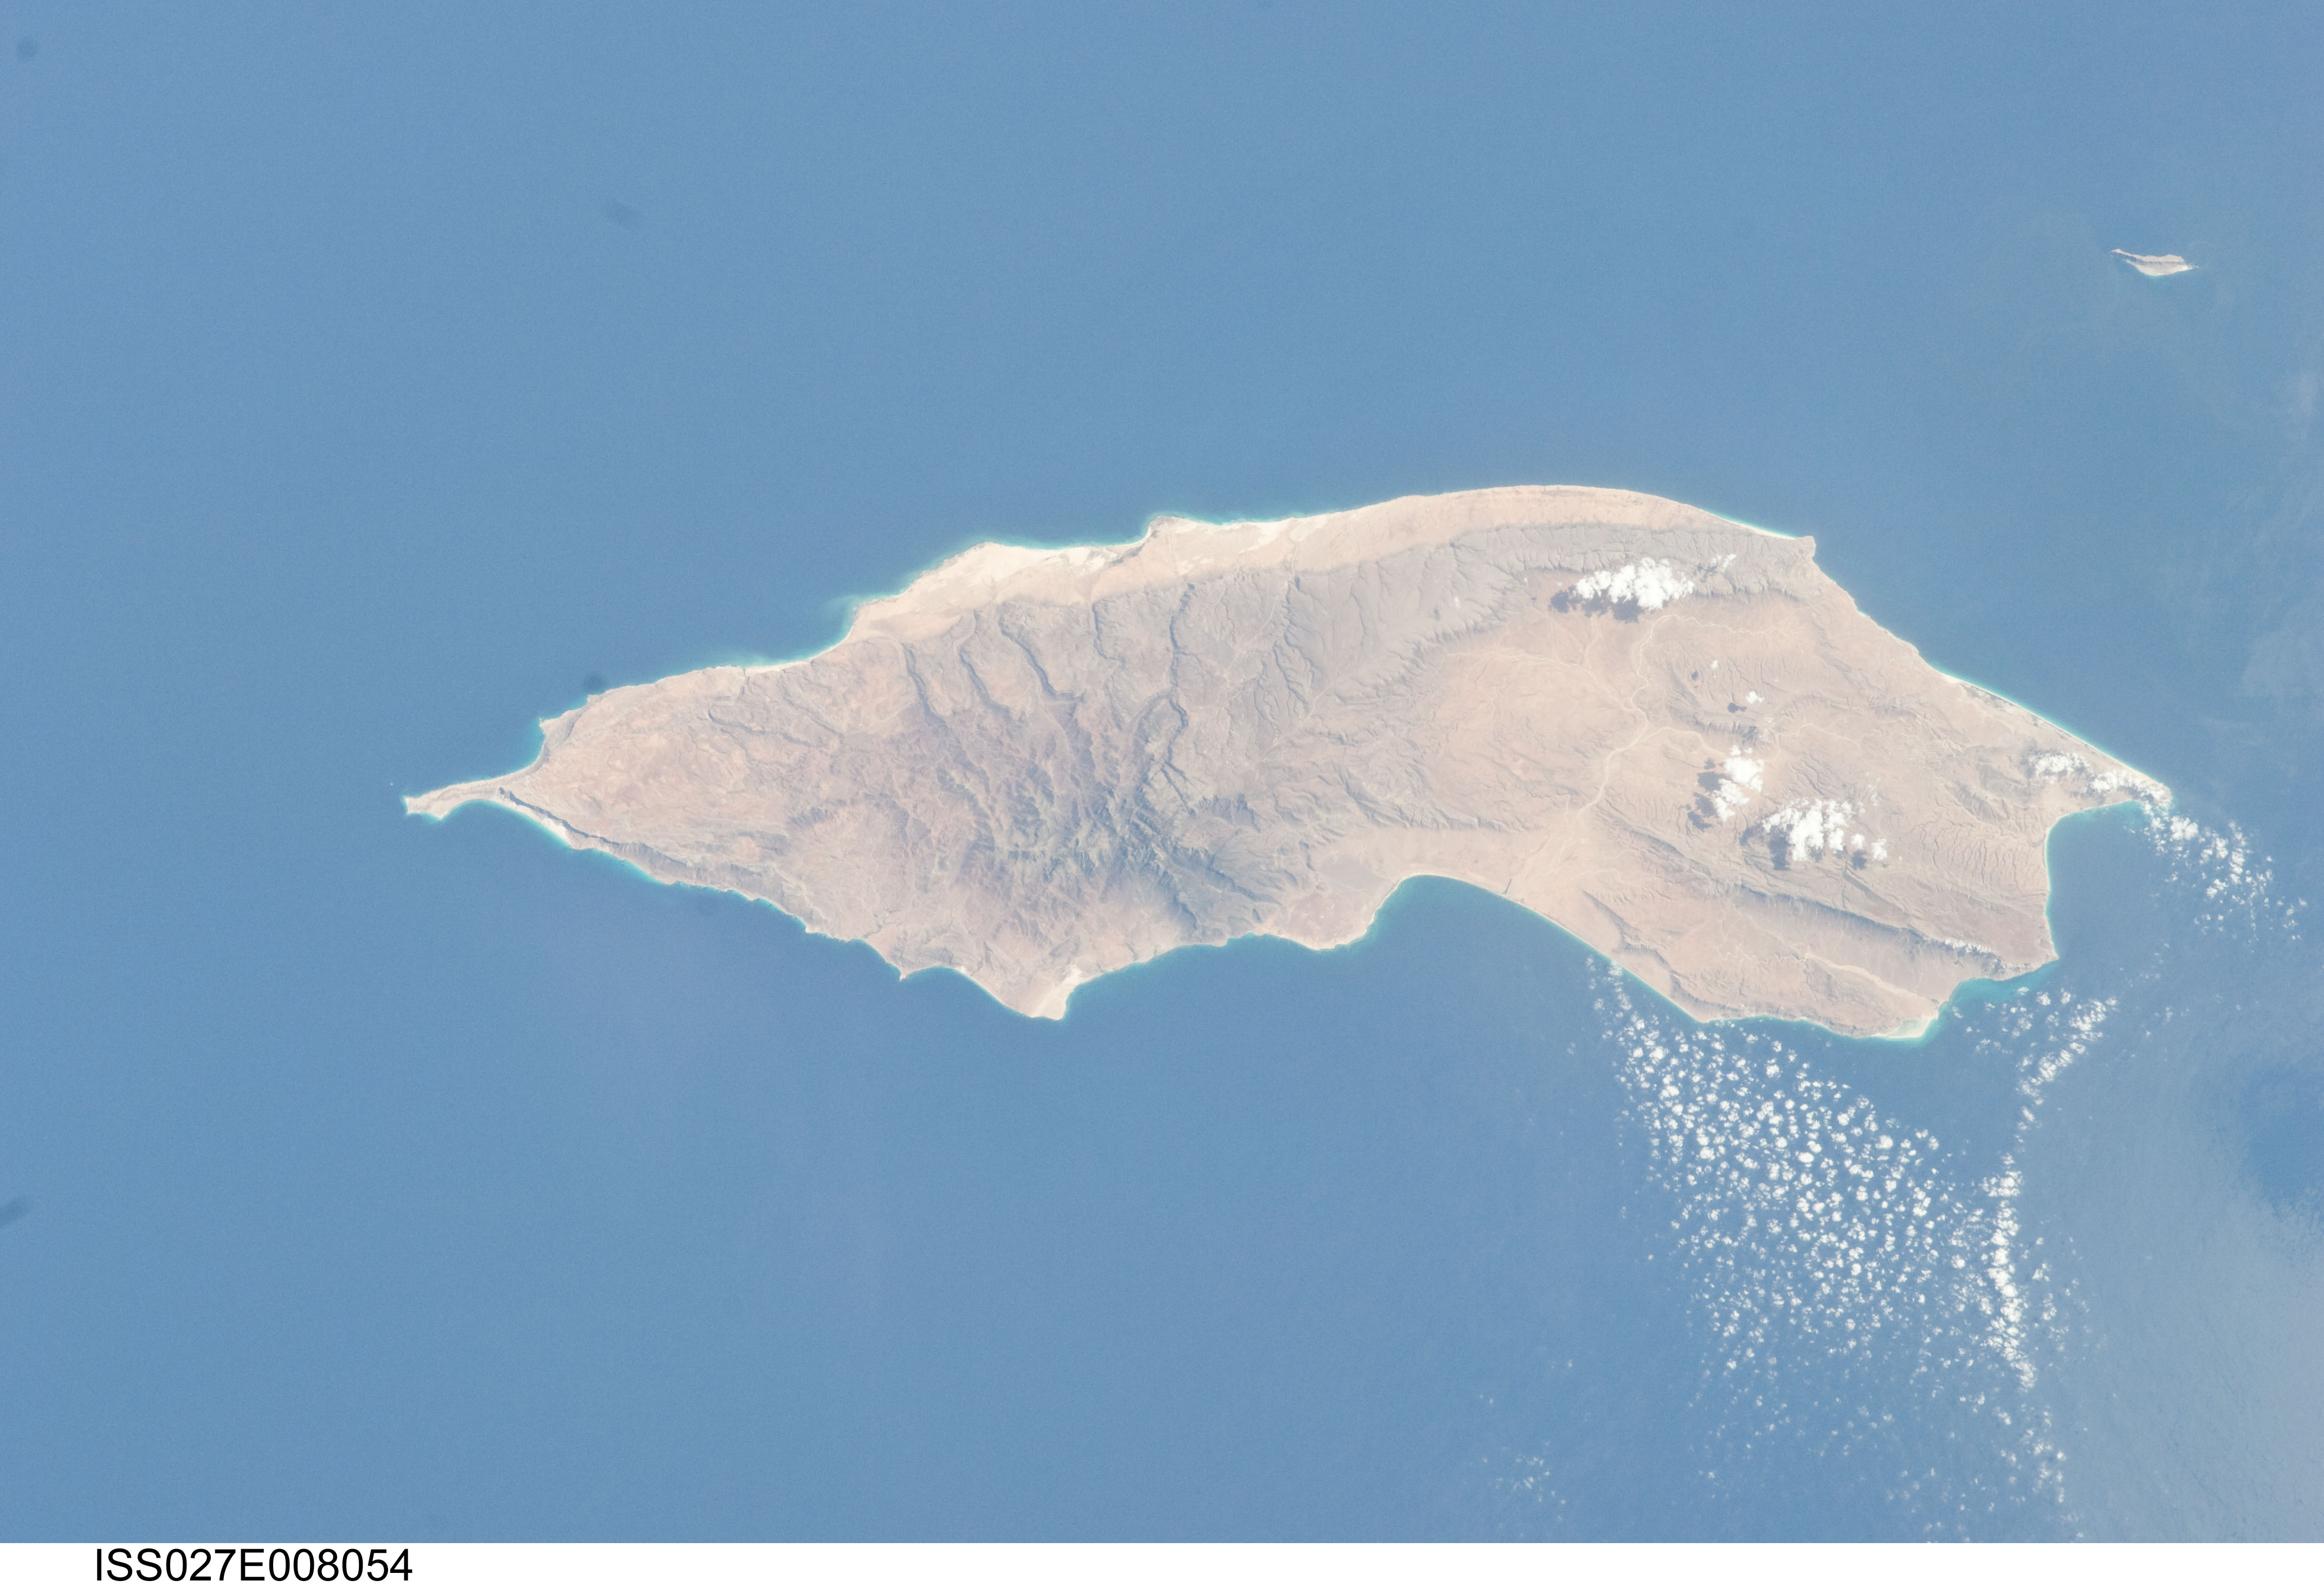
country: SOCOTRA
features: SOCOTRA ARCH., GULF OF ARDEN,SOCOTRA IS, YEMEN,G. OF ADEN, SOCOTRA I.,SOCOTRA, GULF OF ADEN,SOCOTRA,GULF OF ADEN, SOCOTRA,SOCOTRA ISLAND, GULF OF ADEN, ARABIAN SEA,SOCOTRA, GULF OF ADEN, ARABIAN SEA,SOCOTRA
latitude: 12.5
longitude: 54.0
